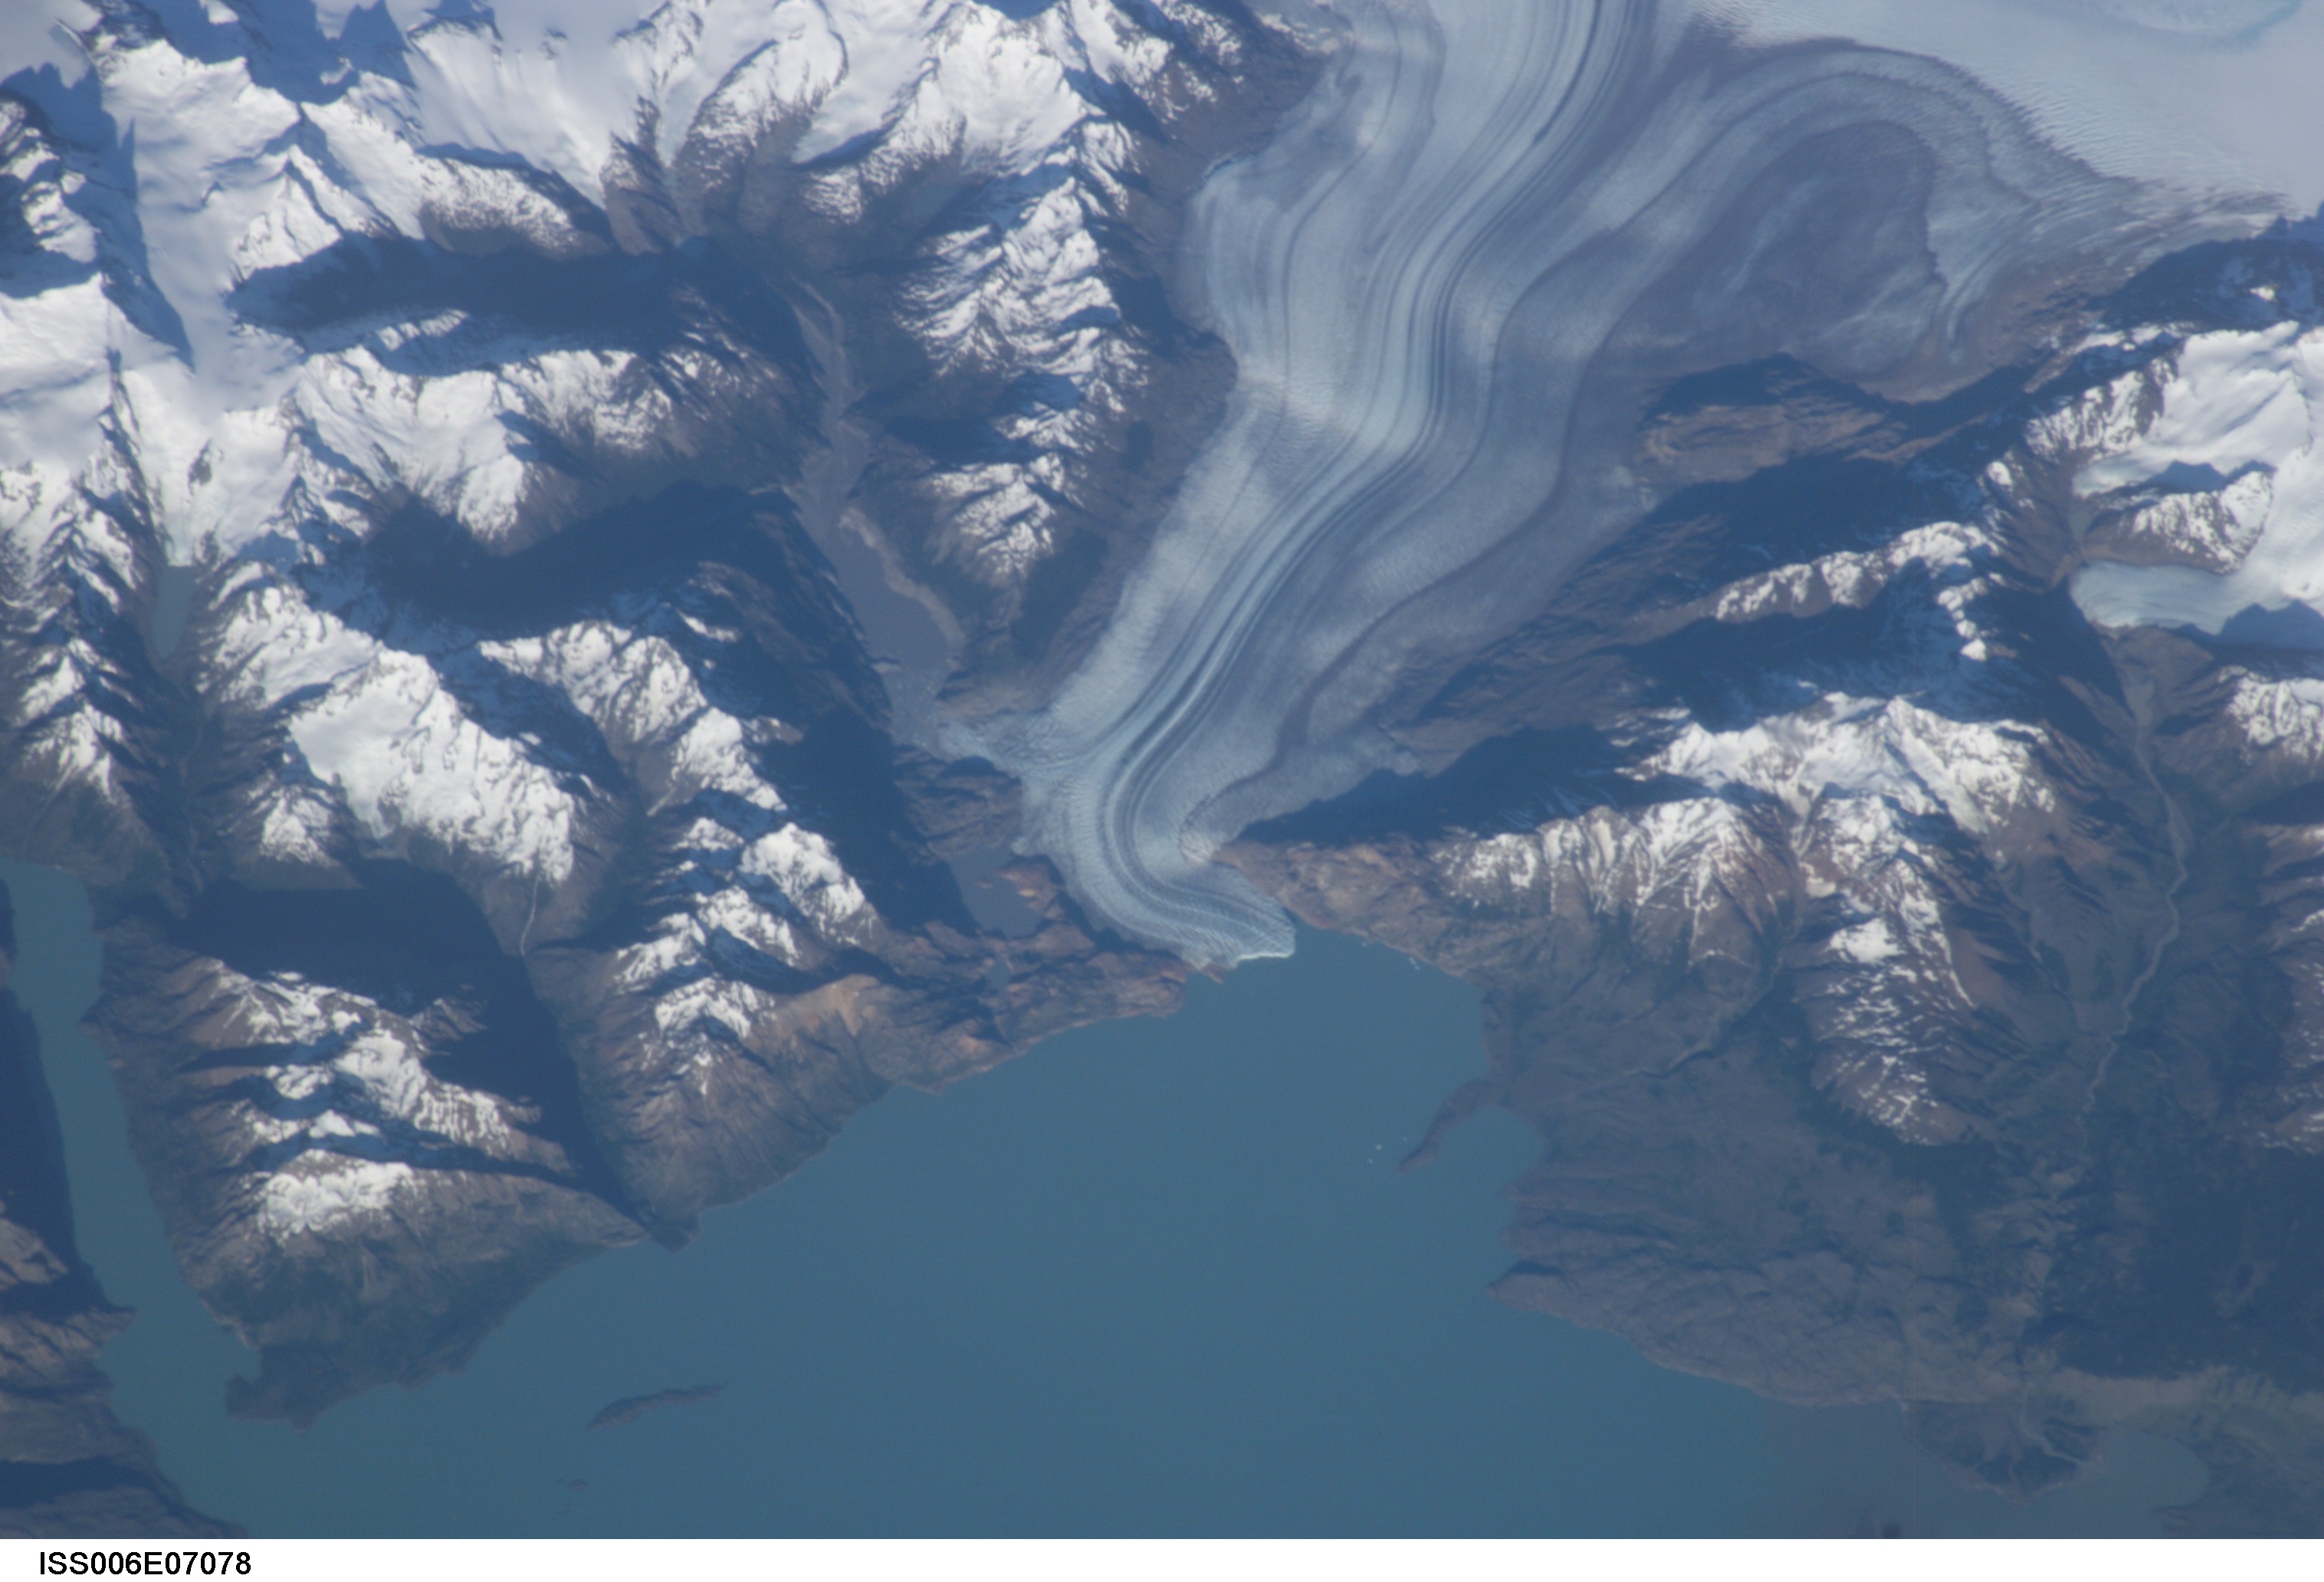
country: ARGENTINA
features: VIEDMA GLACIER, MORAINES
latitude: -49.5
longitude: -73.0
